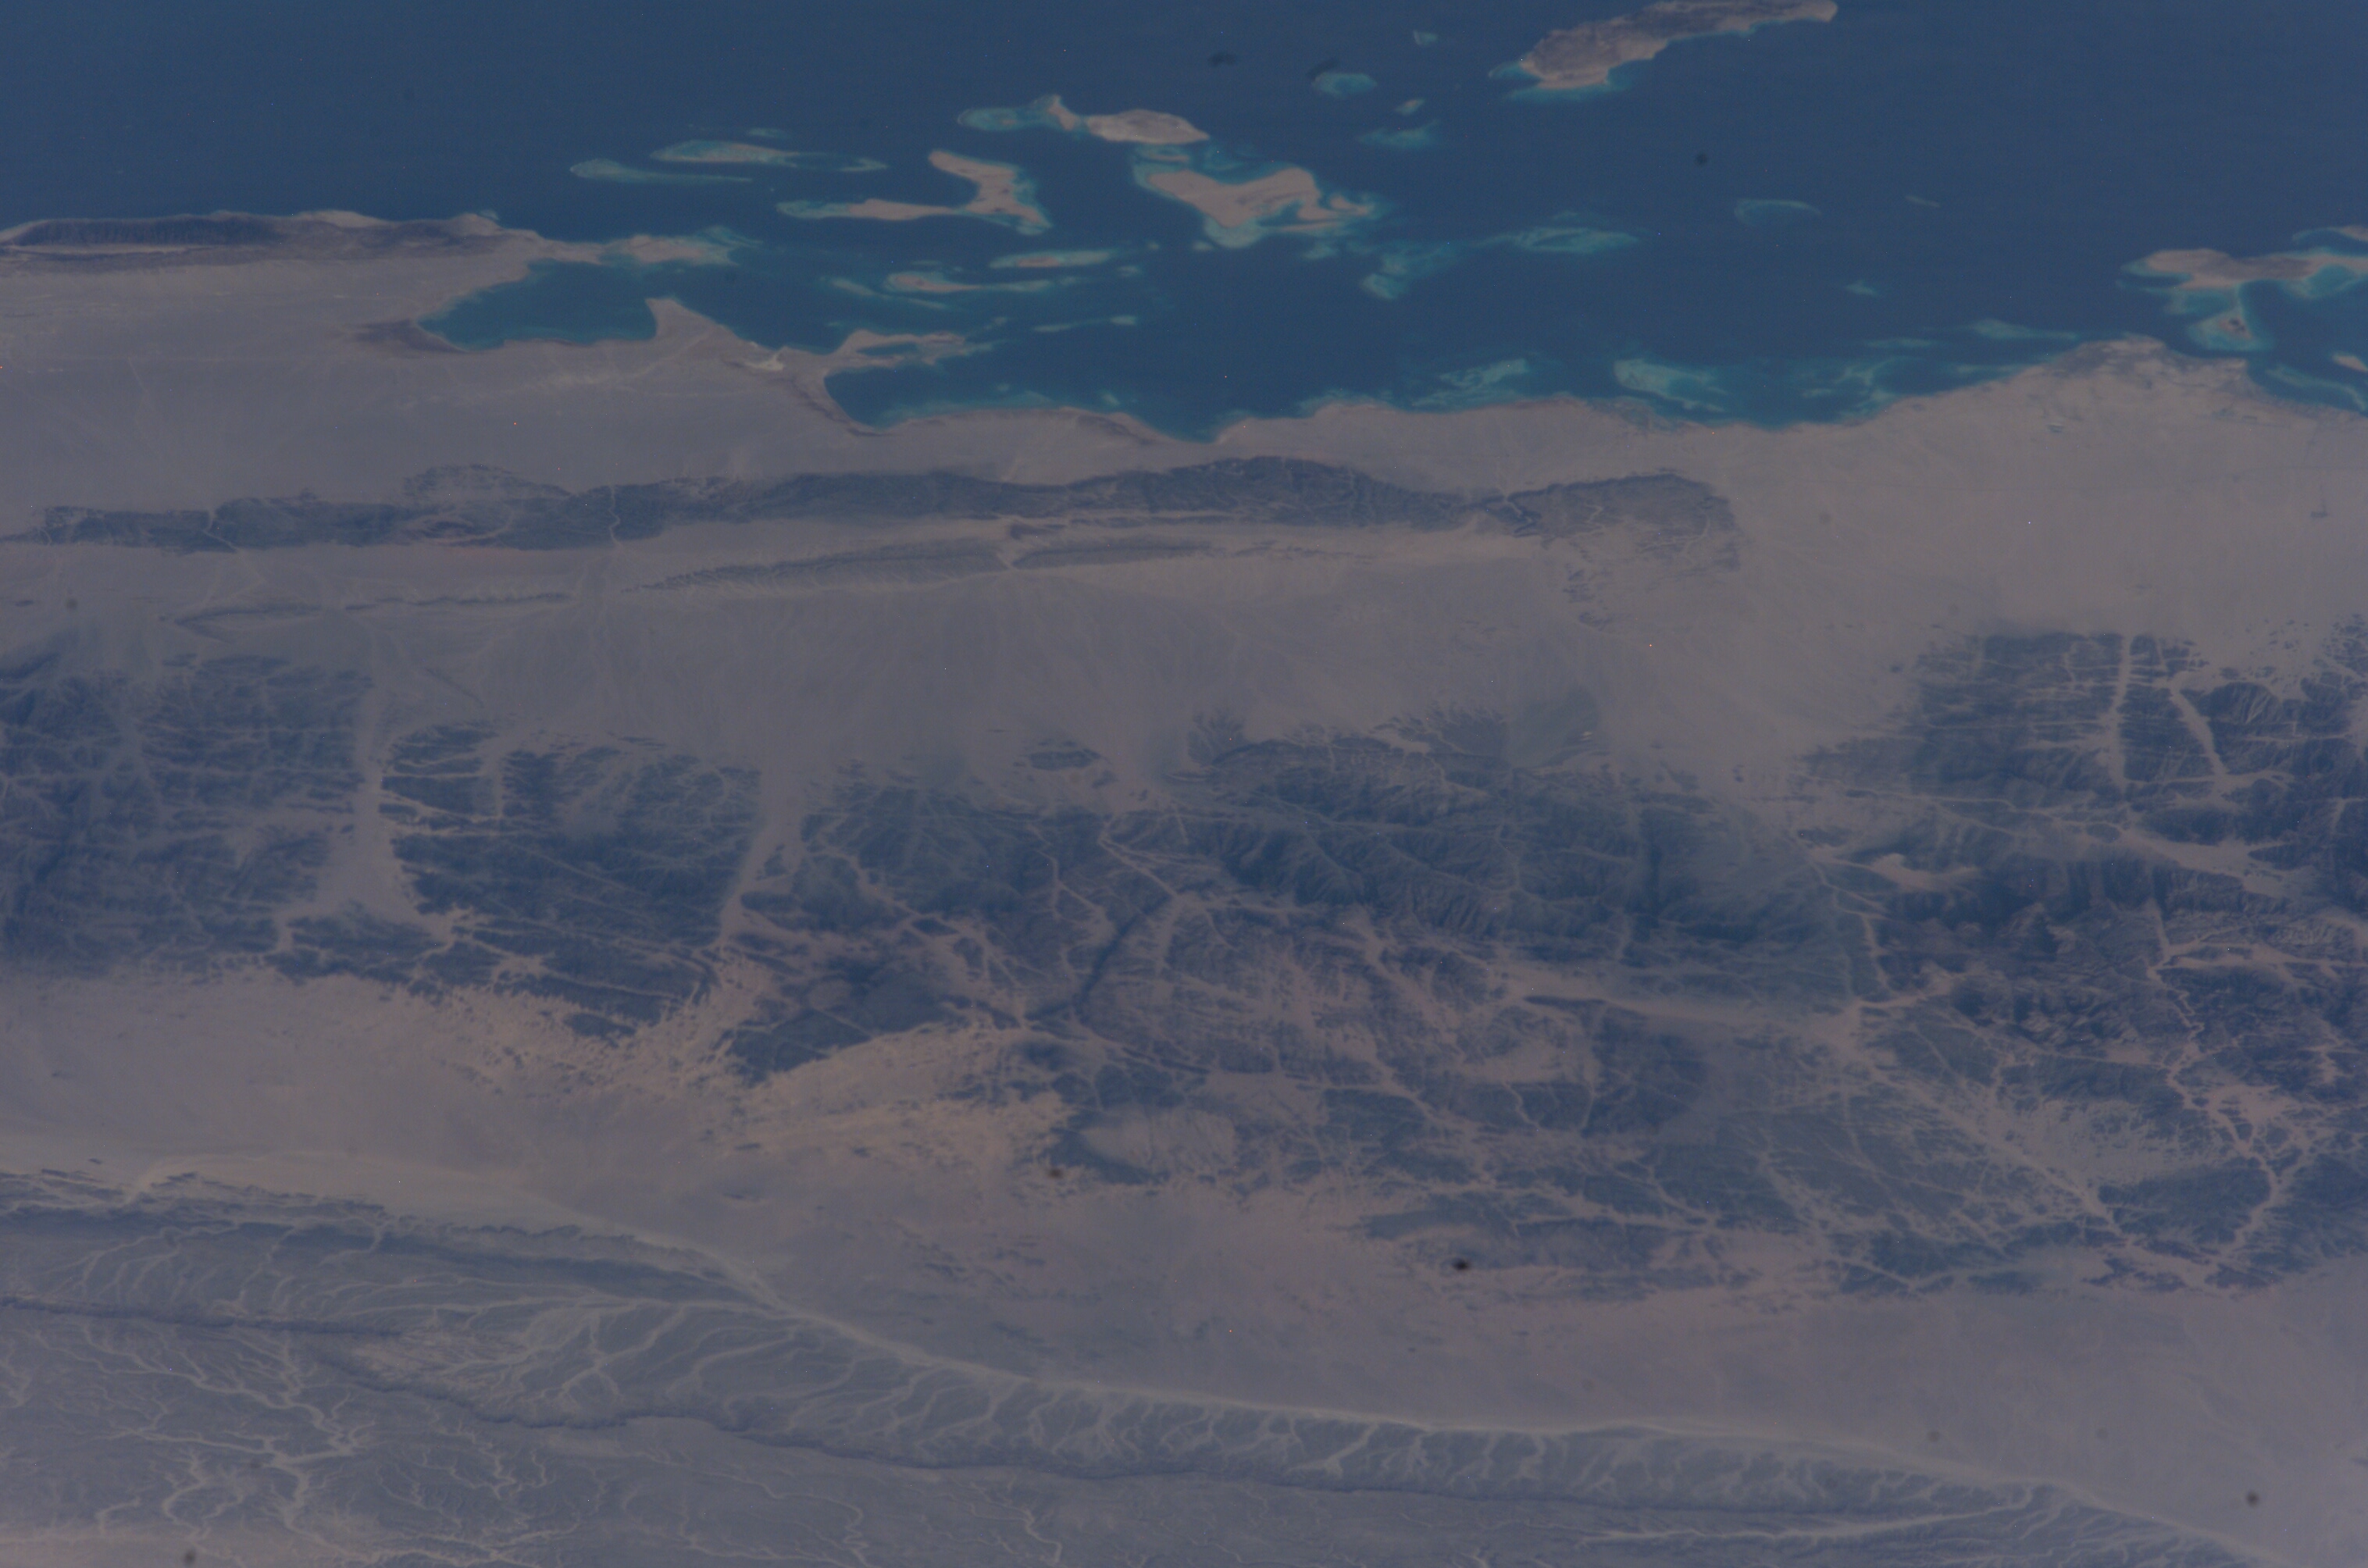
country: EGYPT
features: GEBEL KHURM EL ASMAR
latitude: 27.5
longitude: 33.5
